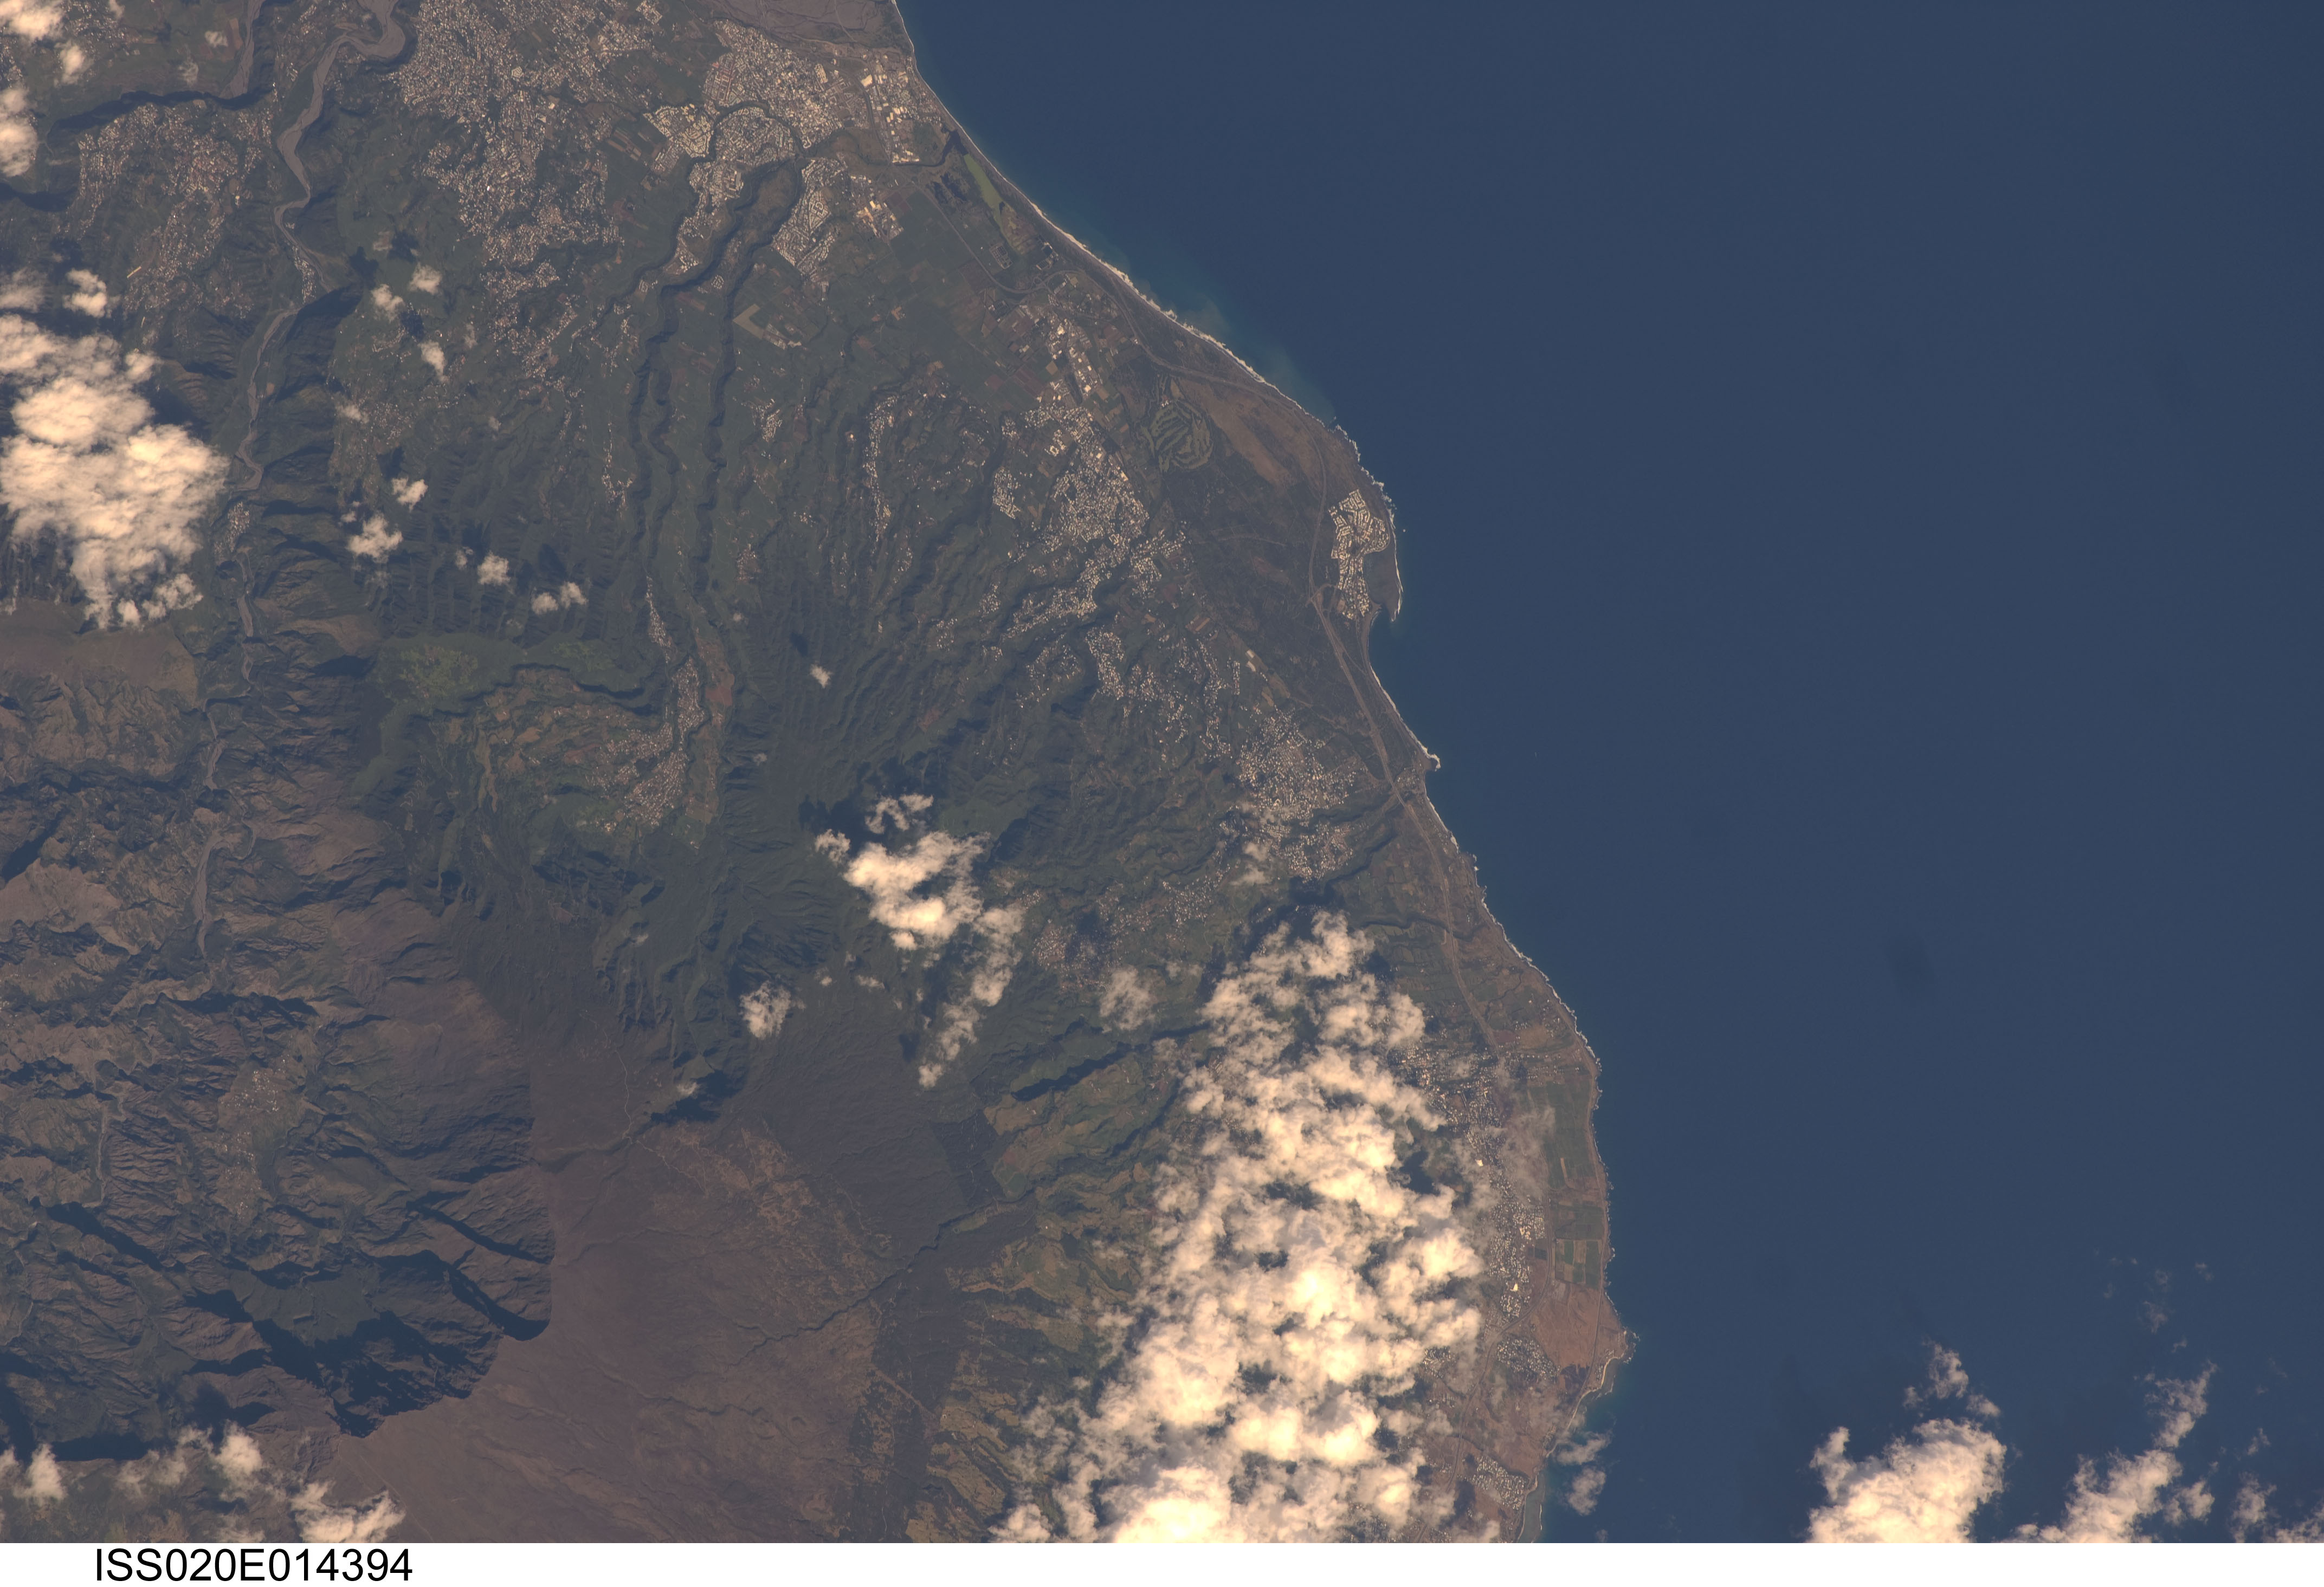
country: REUNION
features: SW. COAST, SAINT-LOUIS, LE GOUFFRE, RAVINES, FOREST
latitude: -21.2
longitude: 55.4
